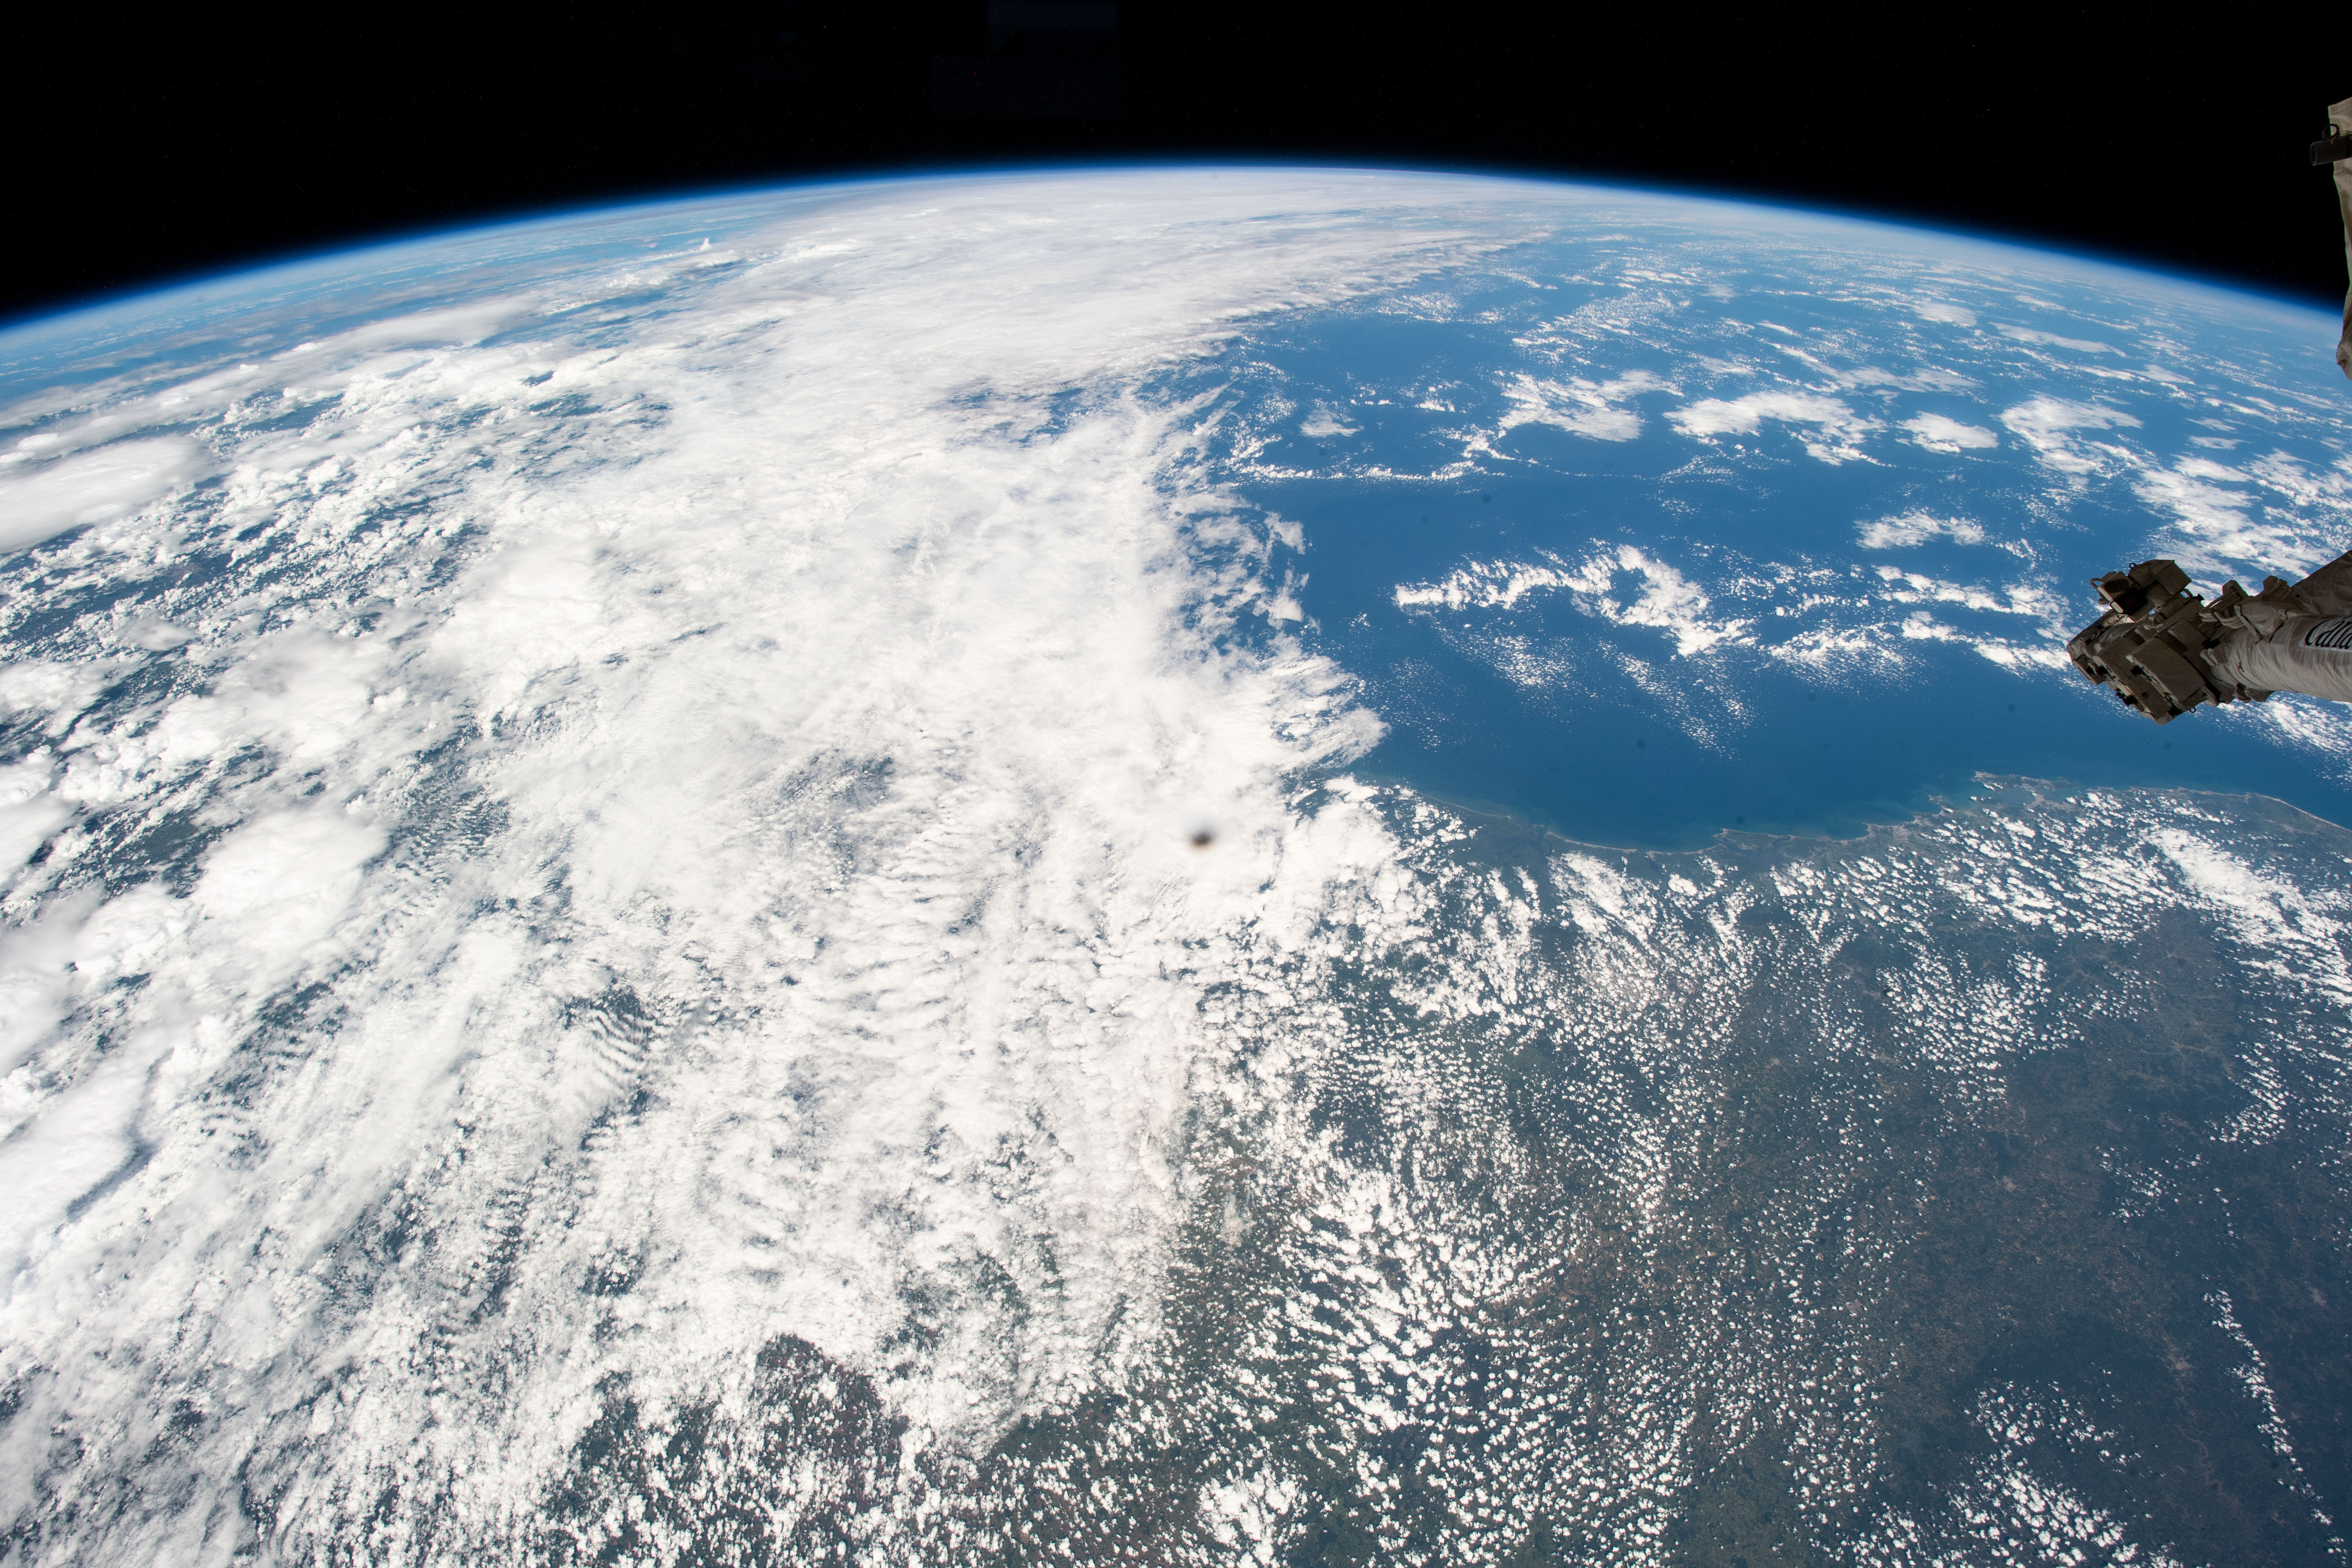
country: BRAZIL
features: COASTAL PLAINS, ATLANTIC OCEAN, SAO PAULO
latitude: -23.5
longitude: -47.0
